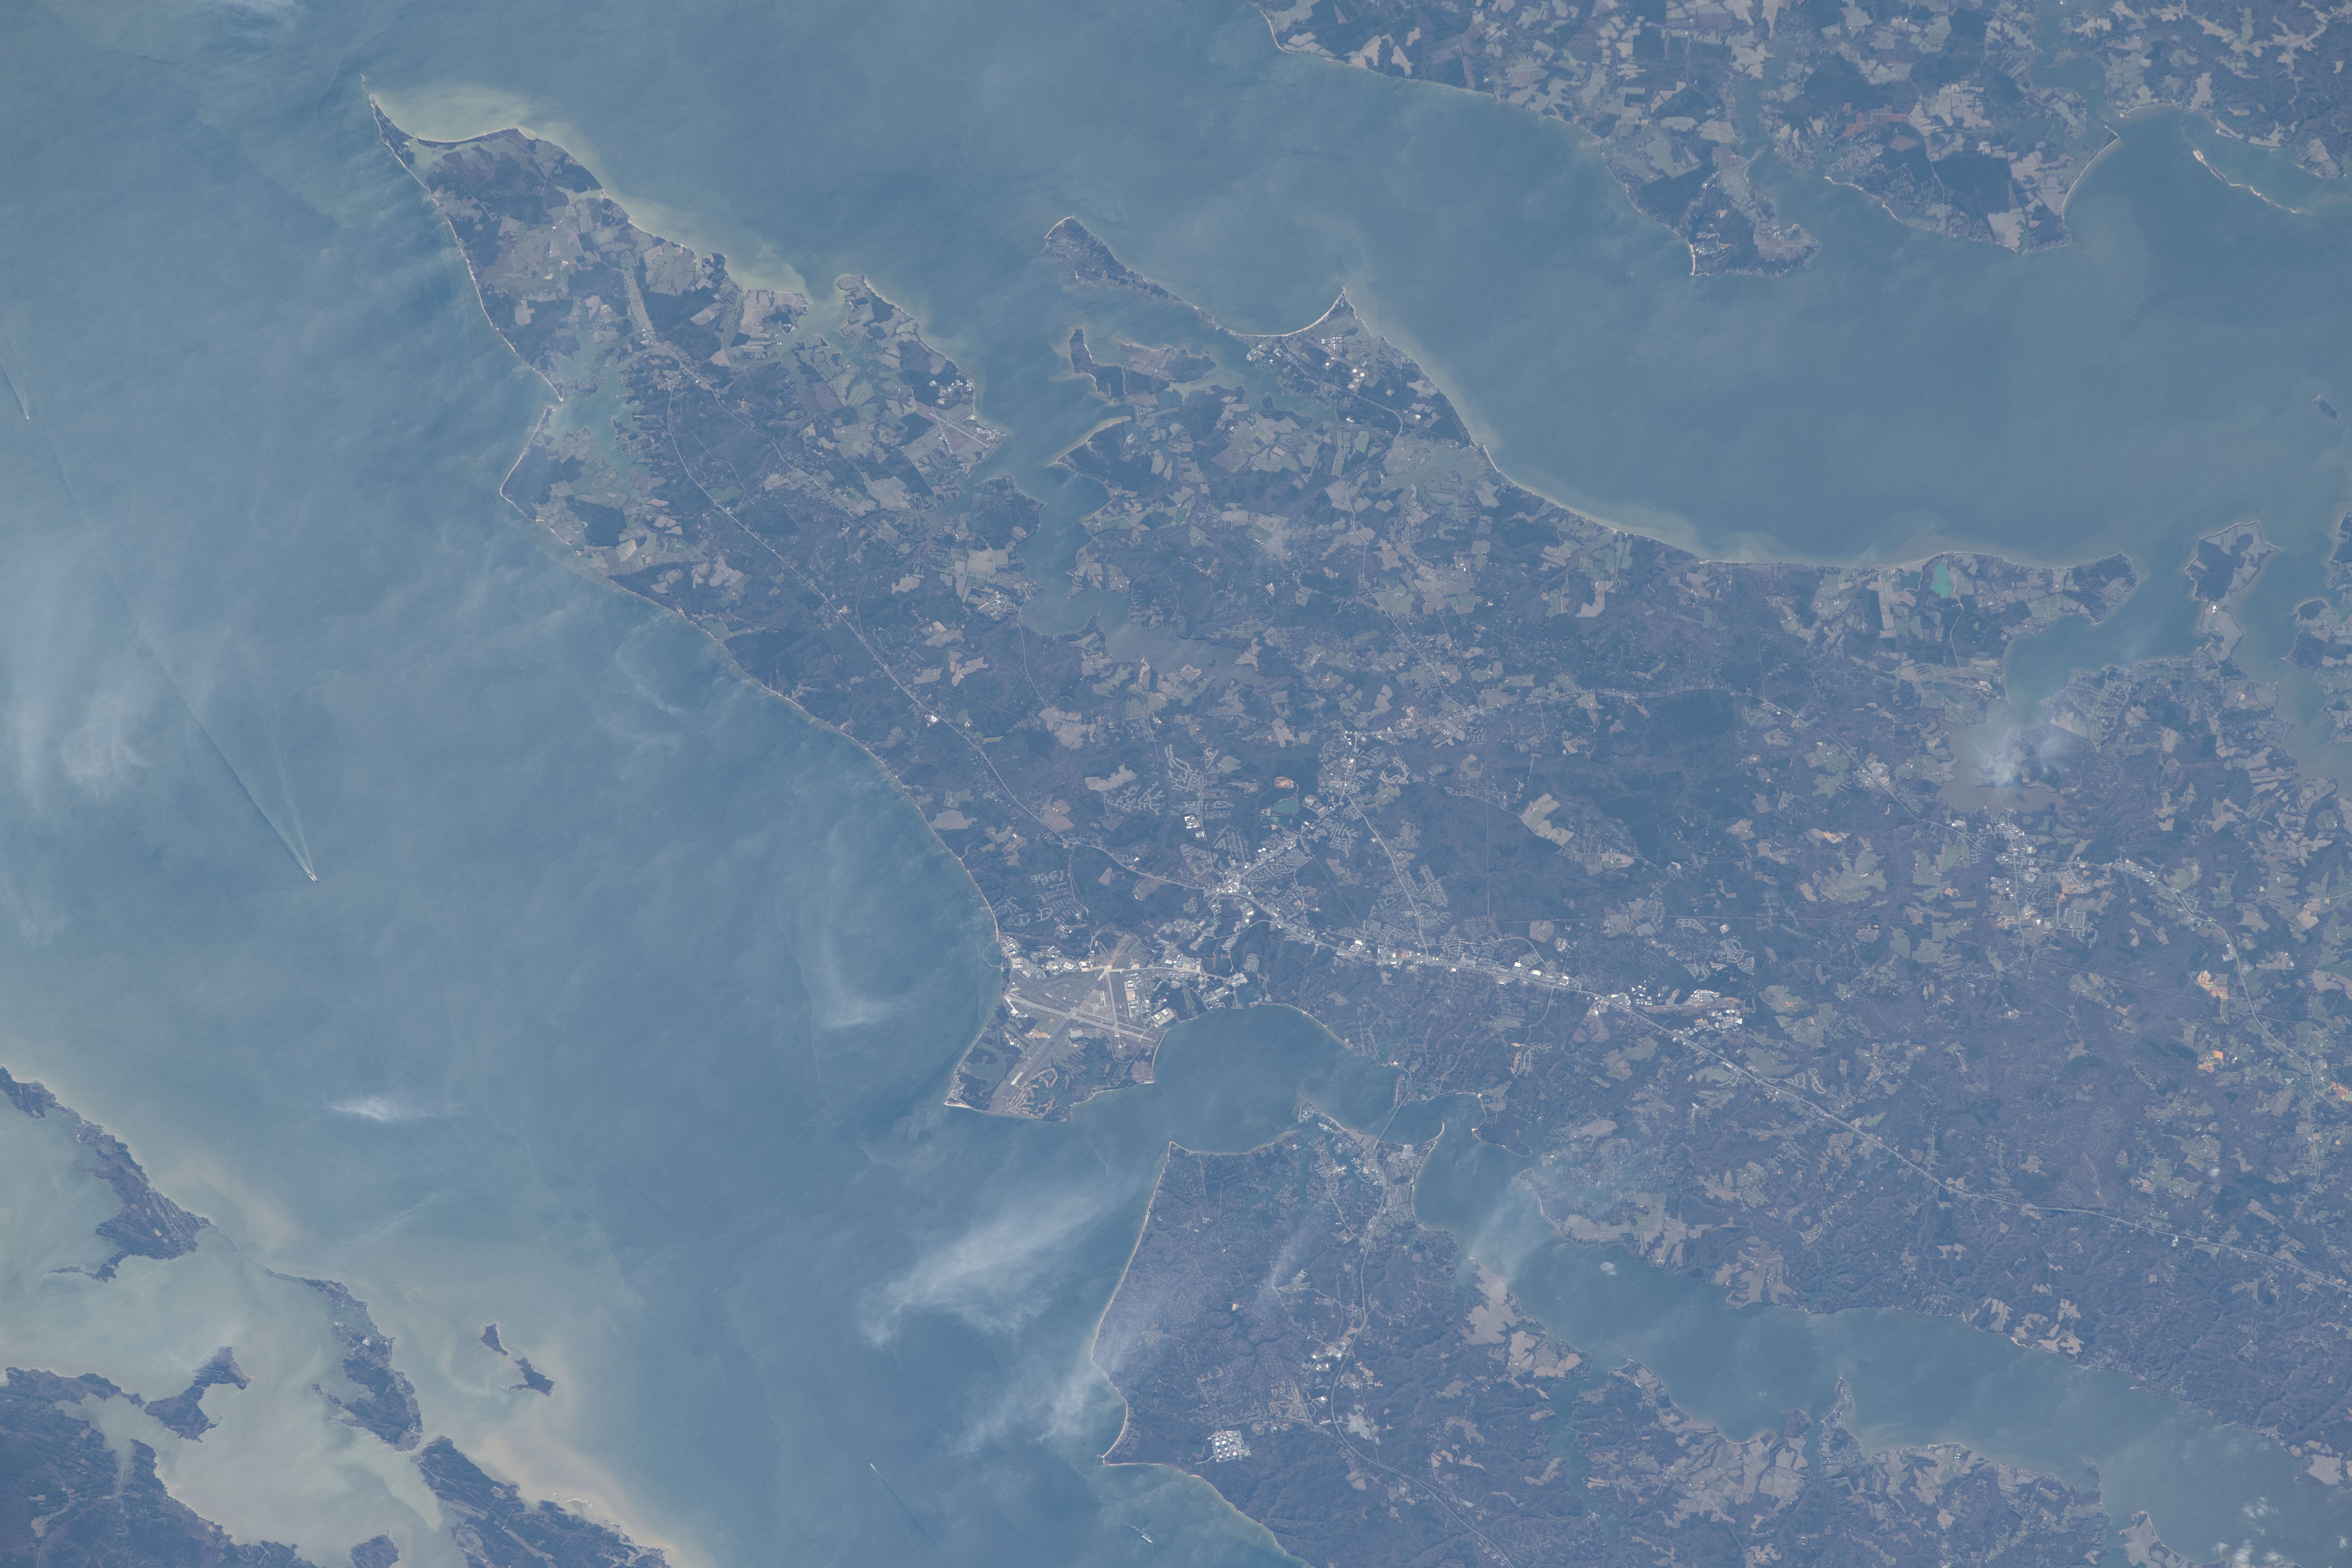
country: USA-MARYLAND
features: ST MARY'S RIVER SANCTUARY, CHESAPEAKE BAY
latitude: 38.2
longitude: -76.5
